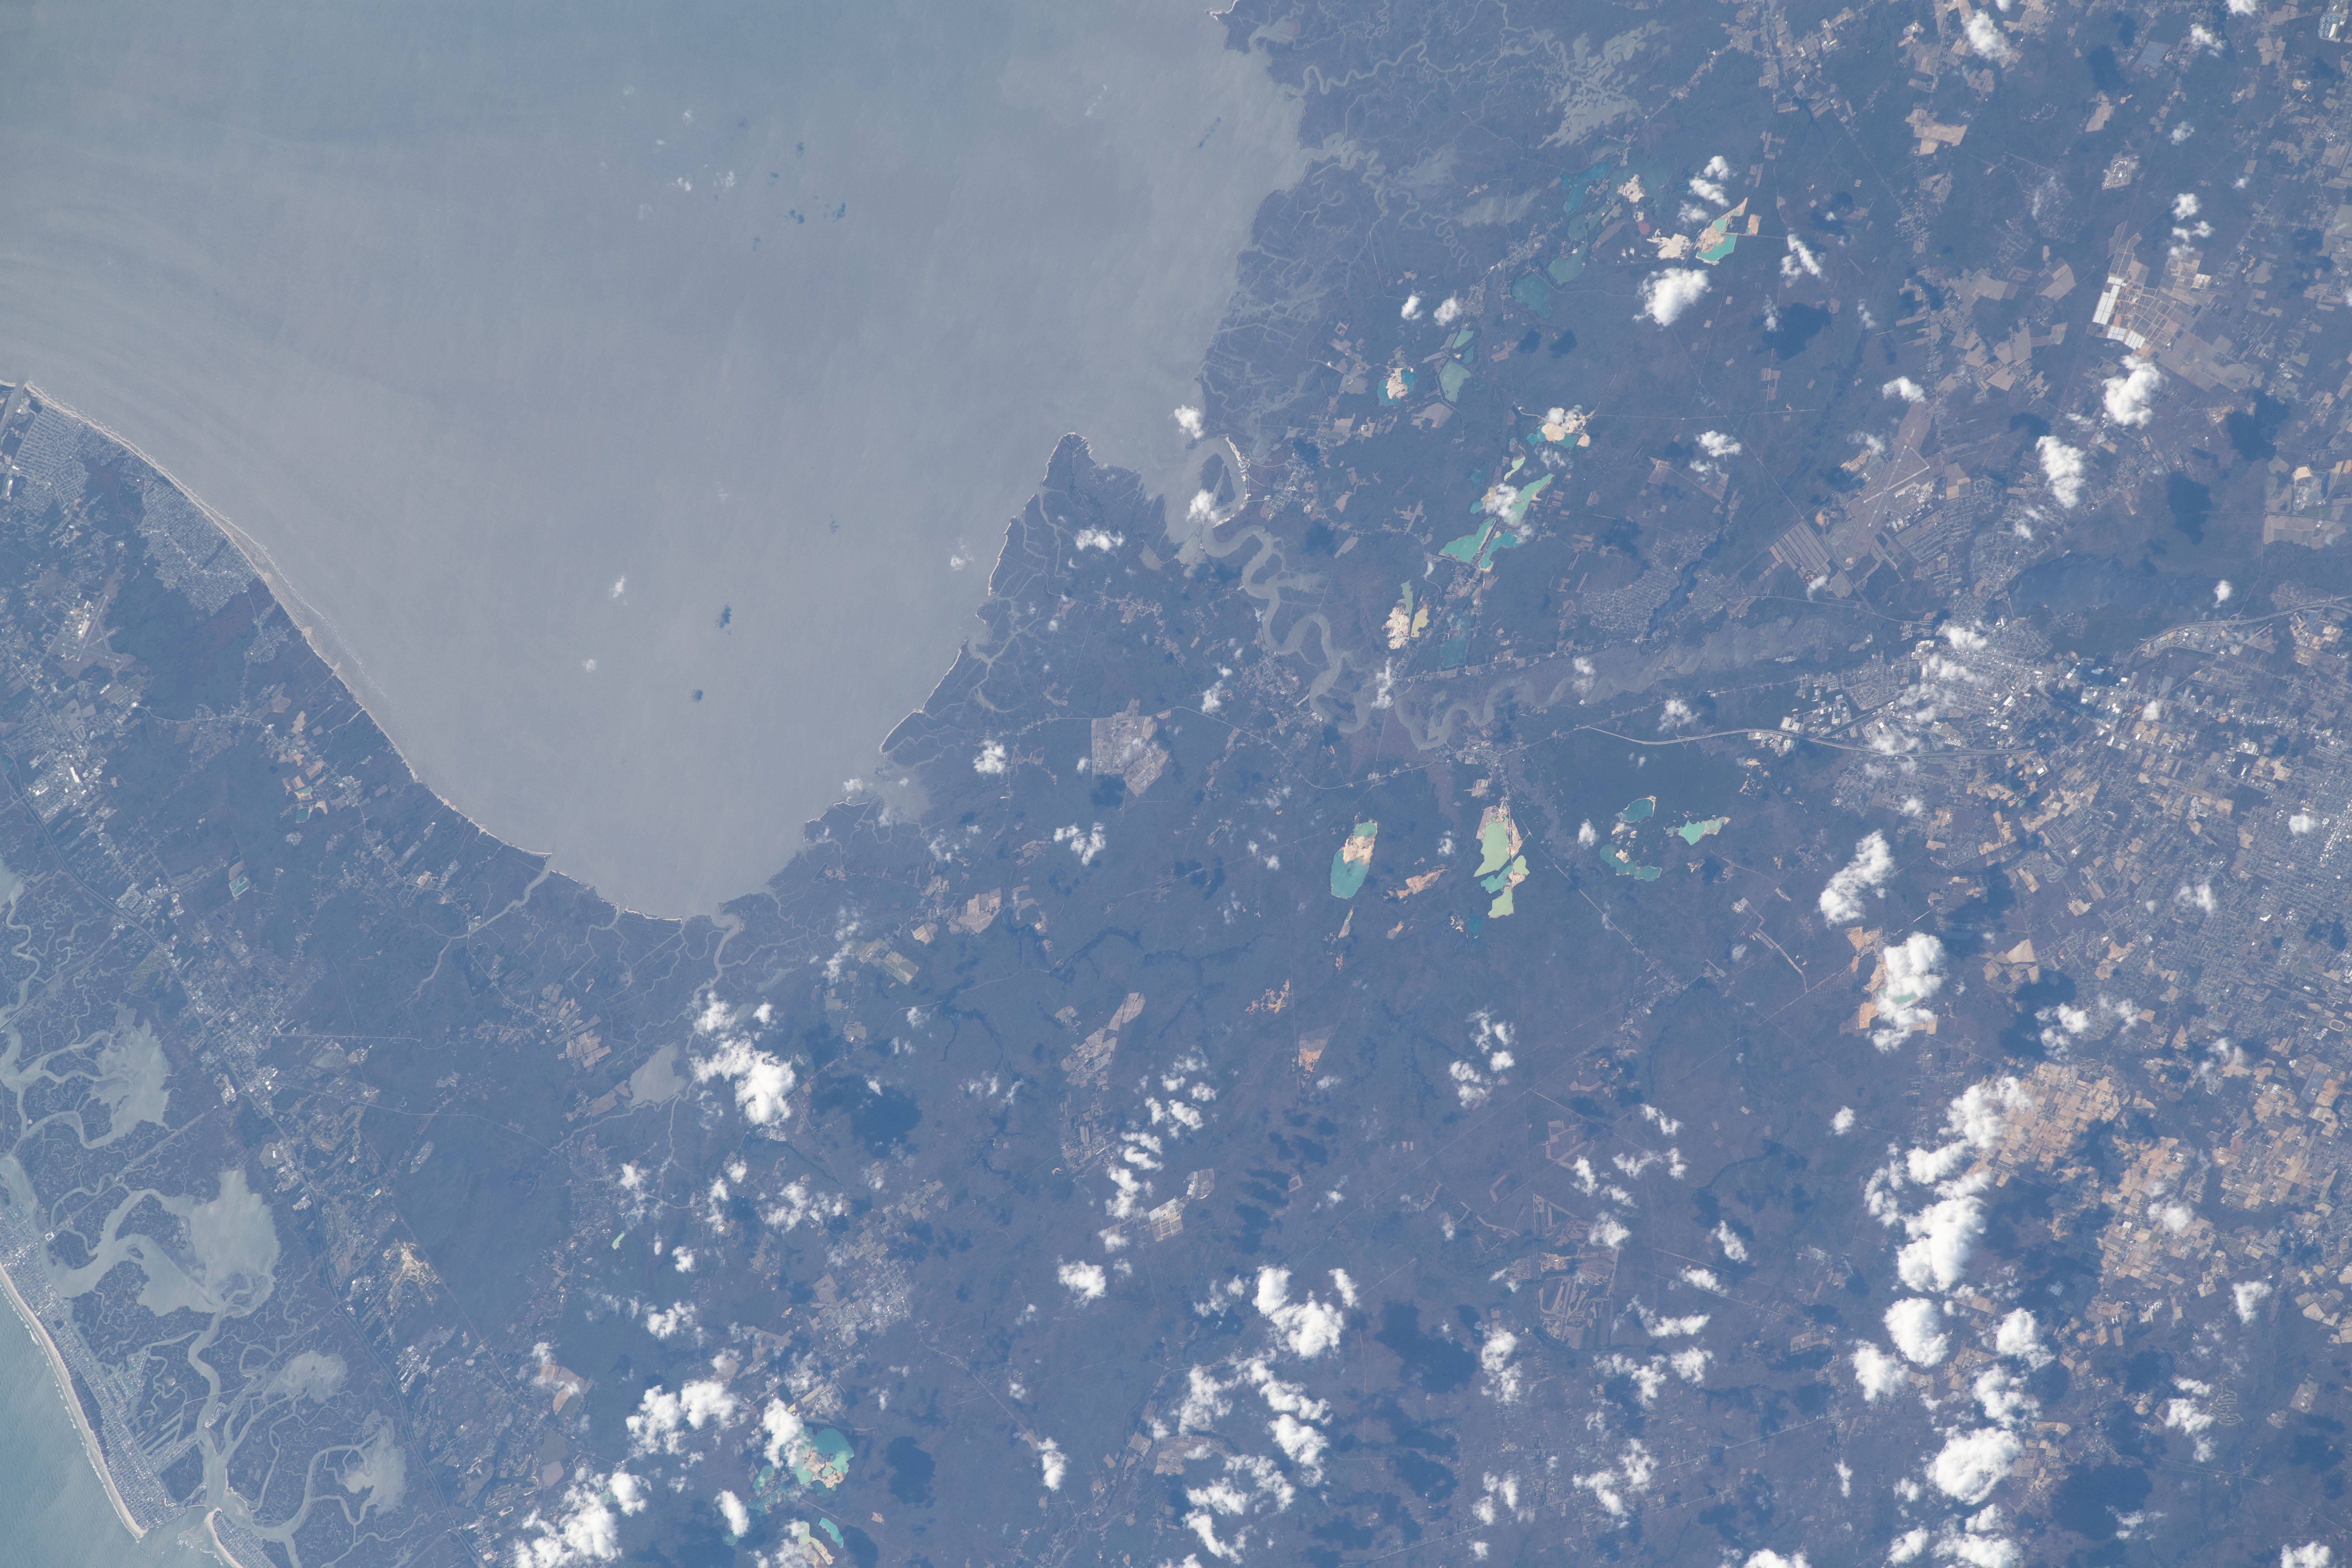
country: USA-NEW JERSEY
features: CAPE MAY, DELAWARE BAY, MANUMUSKIN RIVER
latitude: 39.2
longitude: -75.0
